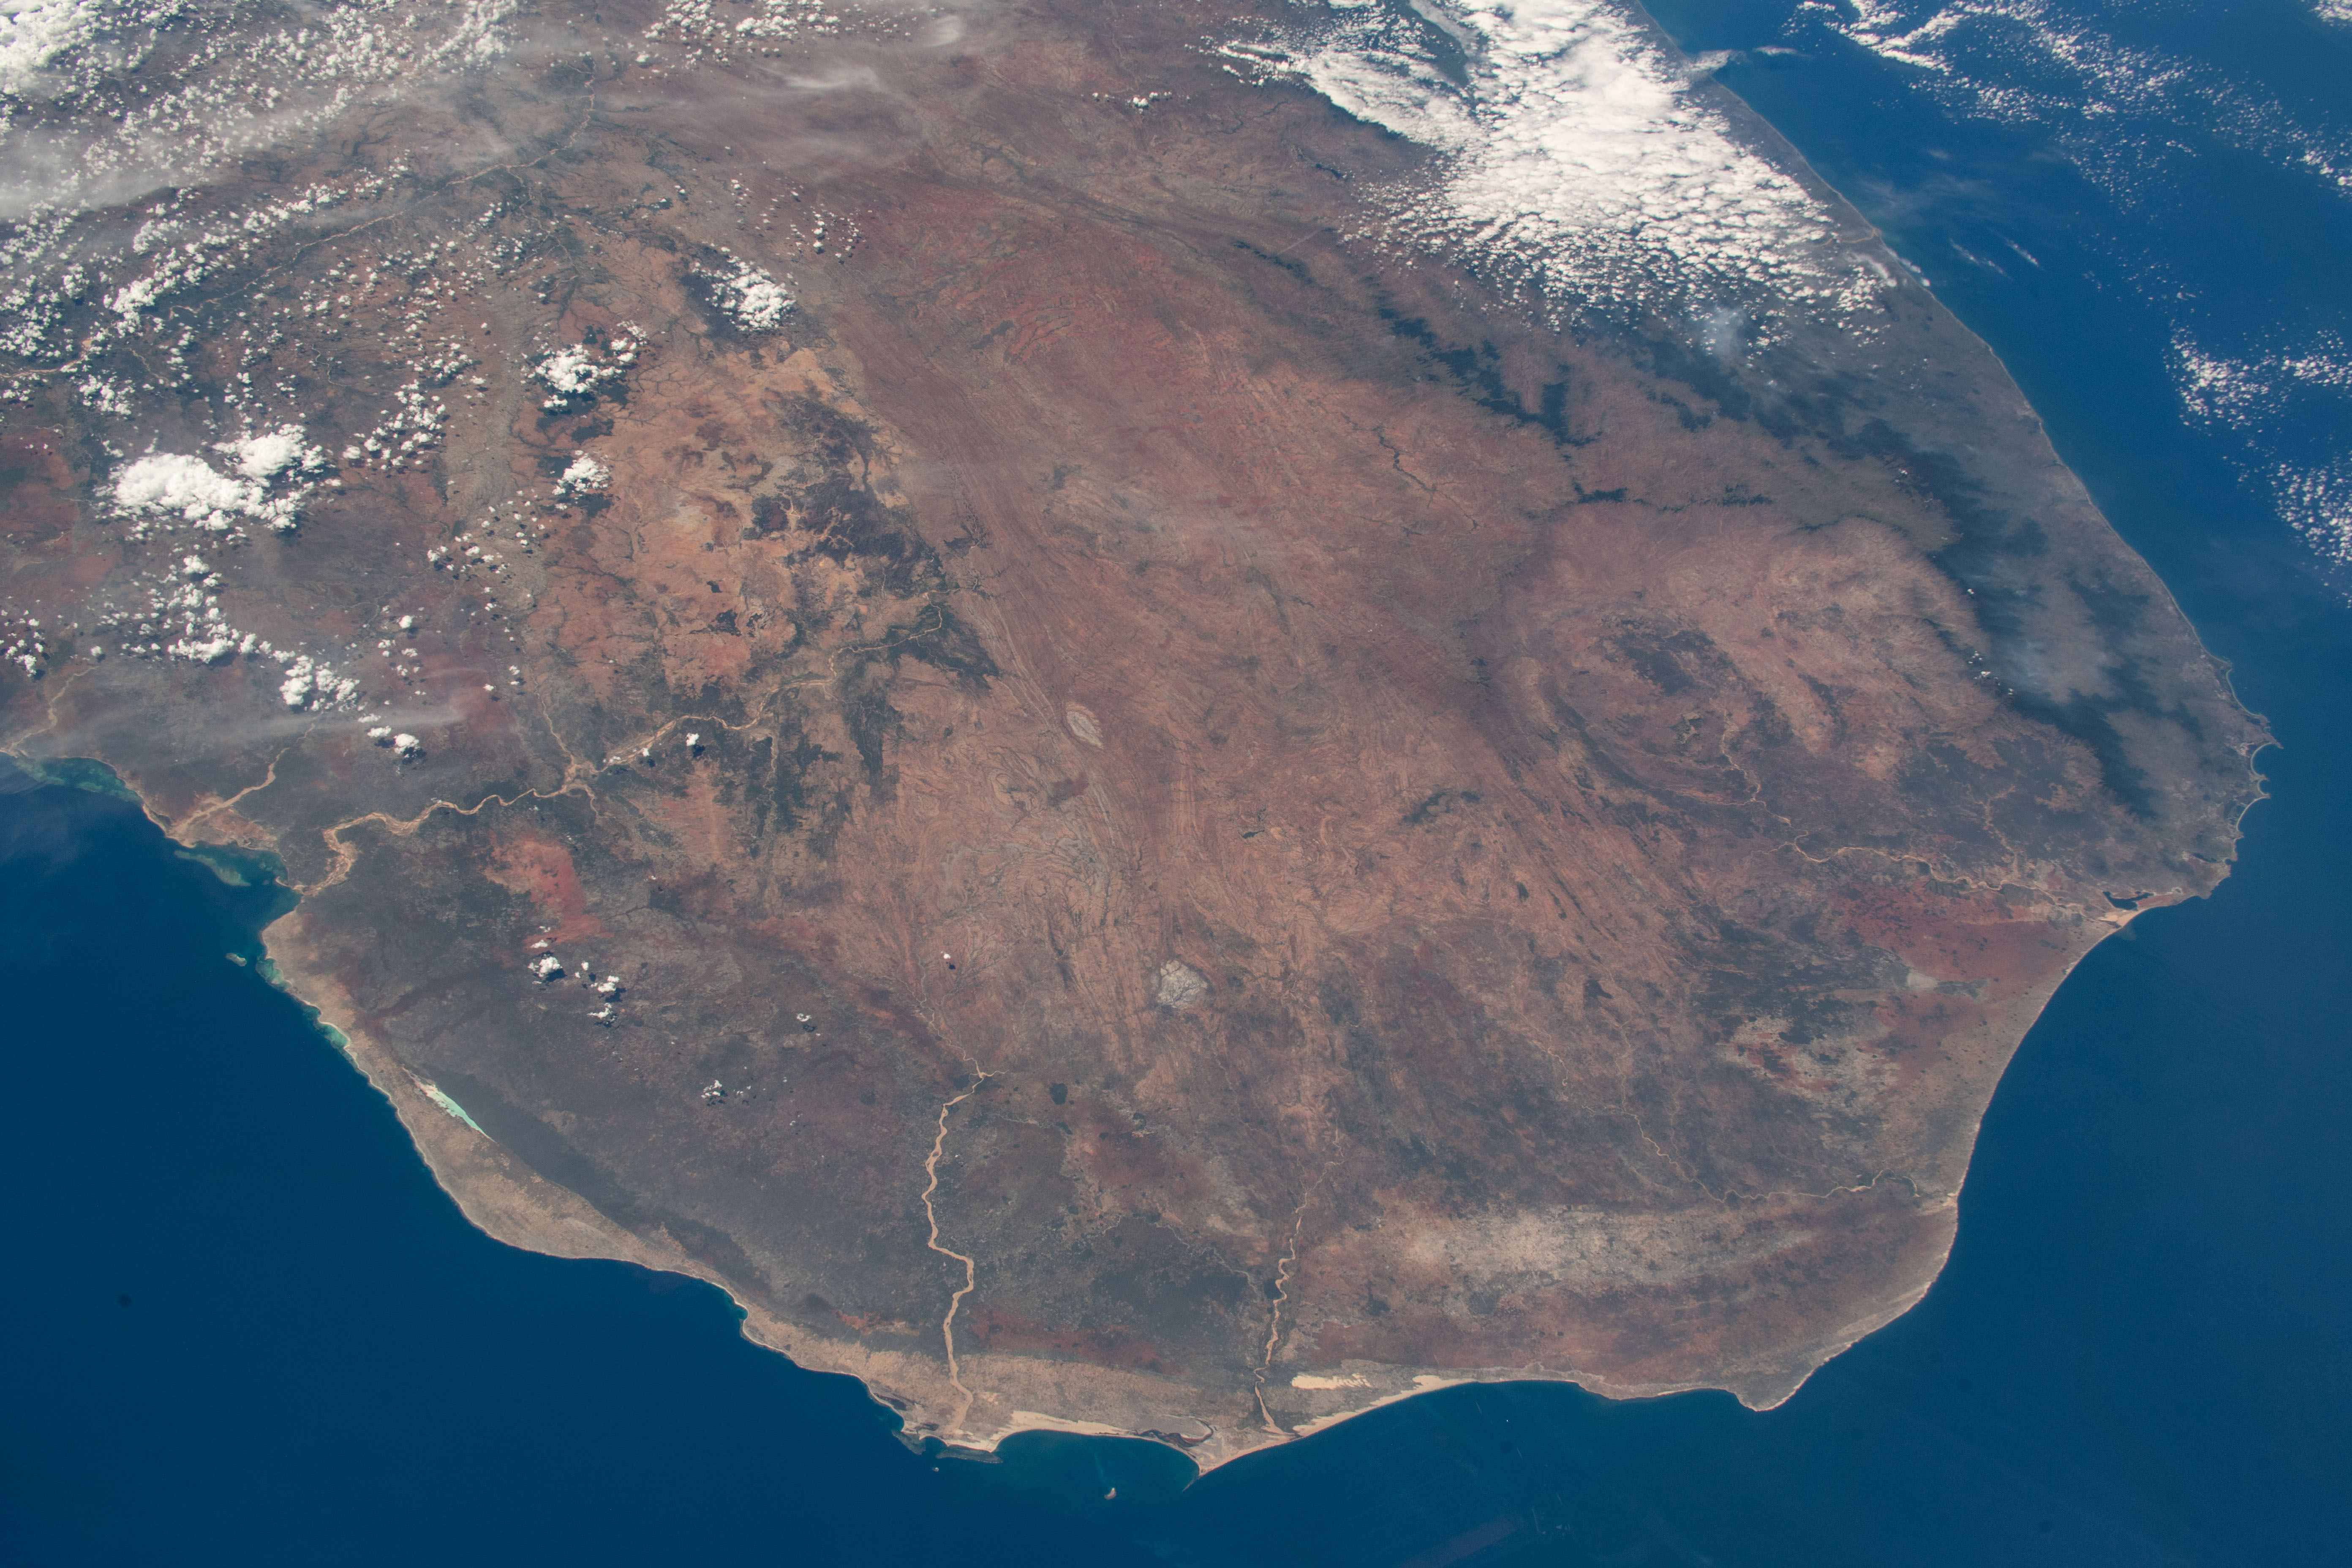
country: MADAGASCAR
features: LINTA RIVER, MENARANDRA RIVER, ONILAHY RIVER, FIHERENANA RIVER, TSIMANAMPETSOTA NATURE RESERVE
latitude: -24.0
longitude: 45.5
